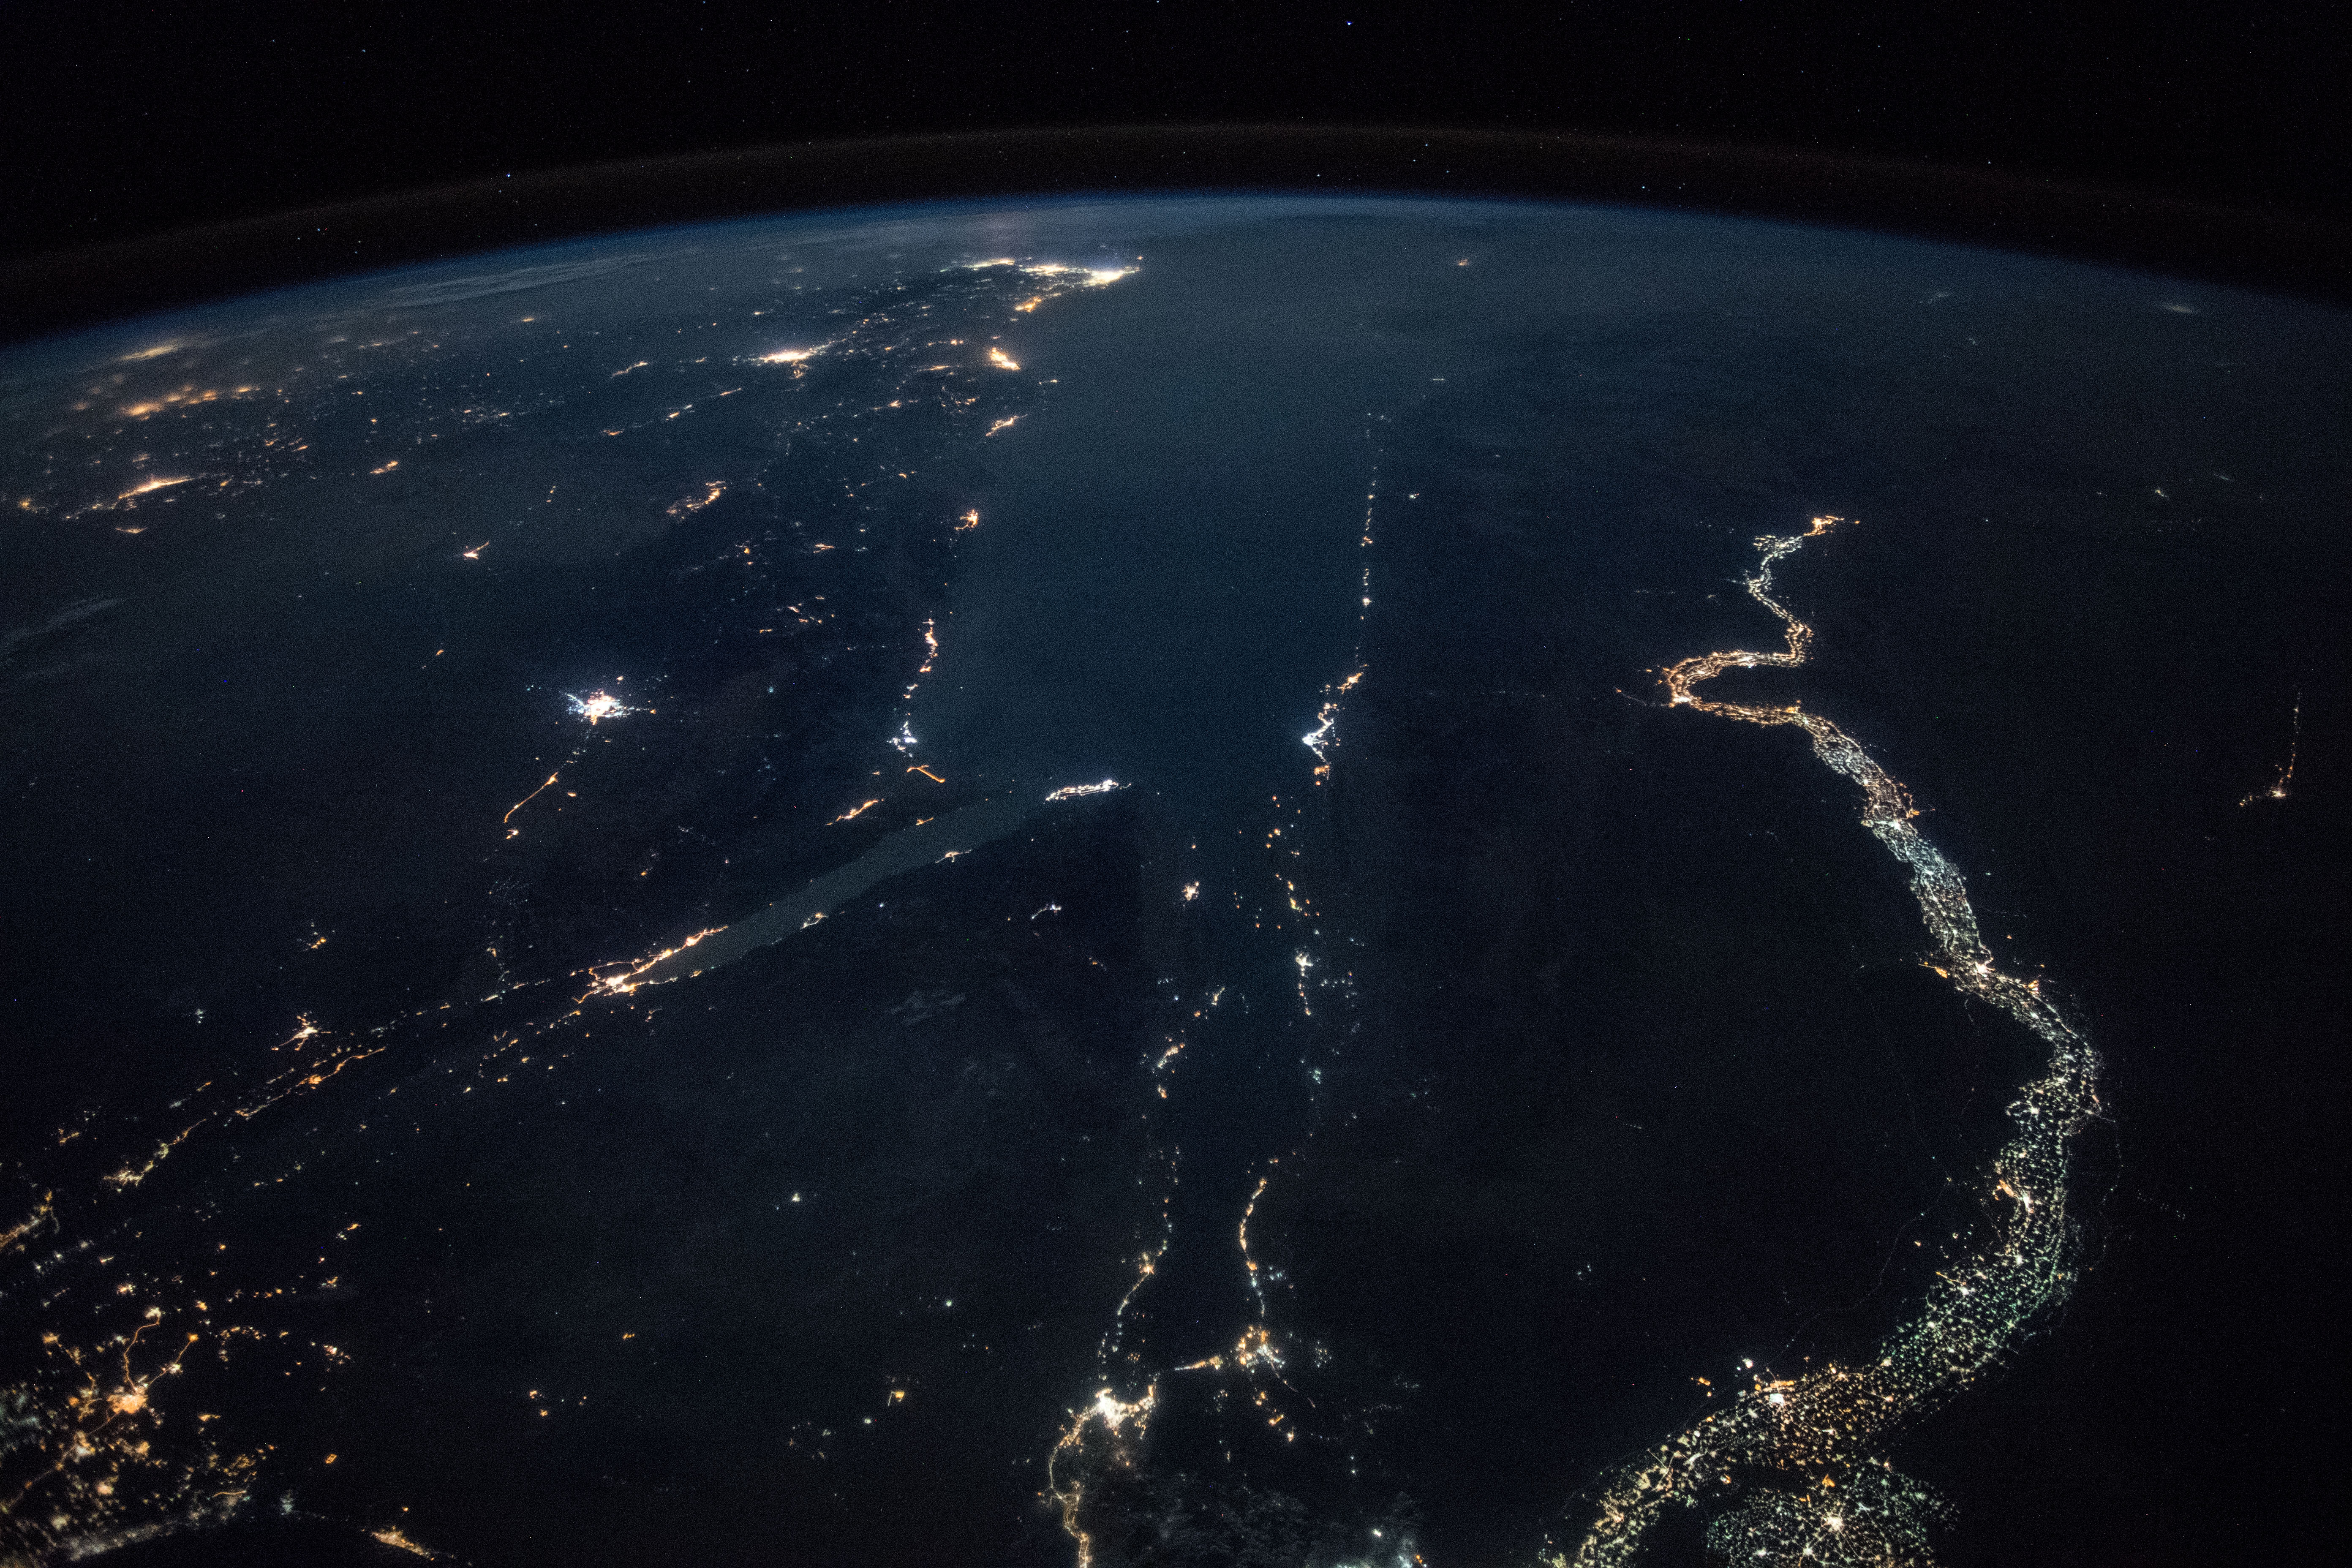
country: EGYPT
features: GULF OF SUEZ, GULF OF AQABA, HEJAZ MOUNTAINS, TABUK CITY, RAS MOHAMMED CITY, SHARM EL-SHEIKH CITY, NILE RIVER, EARTH LIMB, NIGHT
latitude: 27.8
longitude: 34.0
